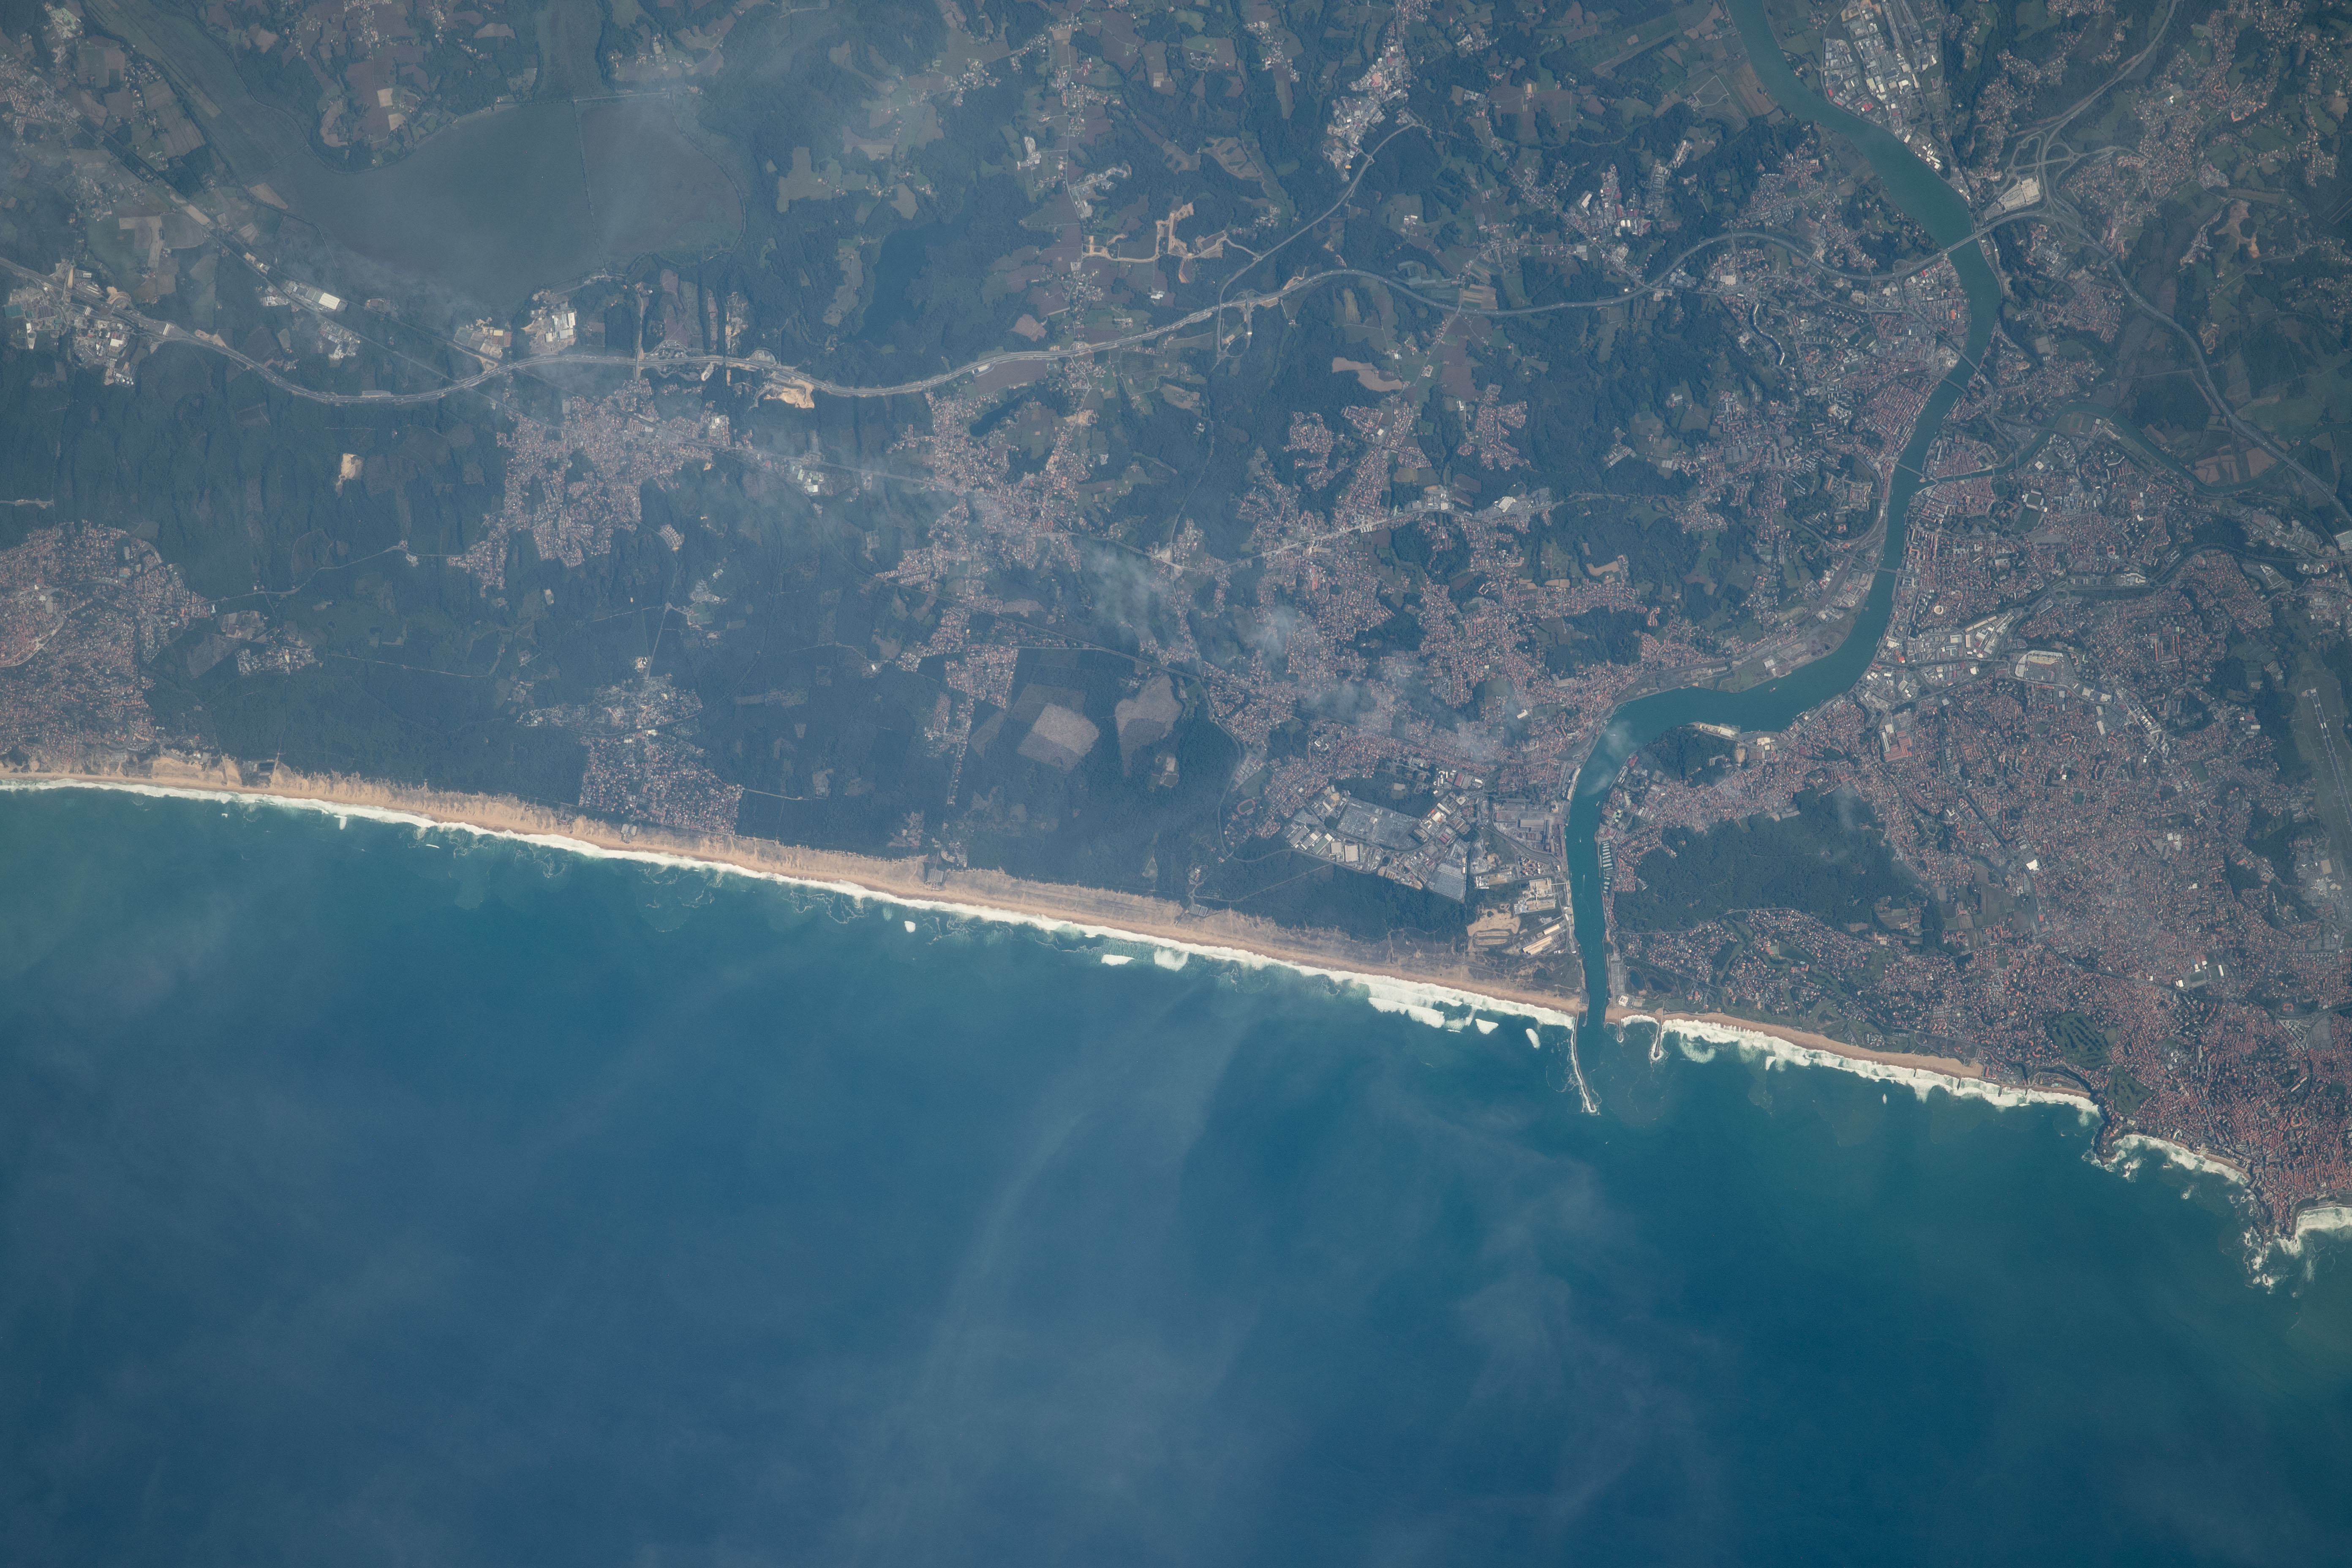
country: FRANCE
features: RIVER ADOUR, BEACH, ONDRES, TARNOS
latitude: 43.6
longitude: -1.5
